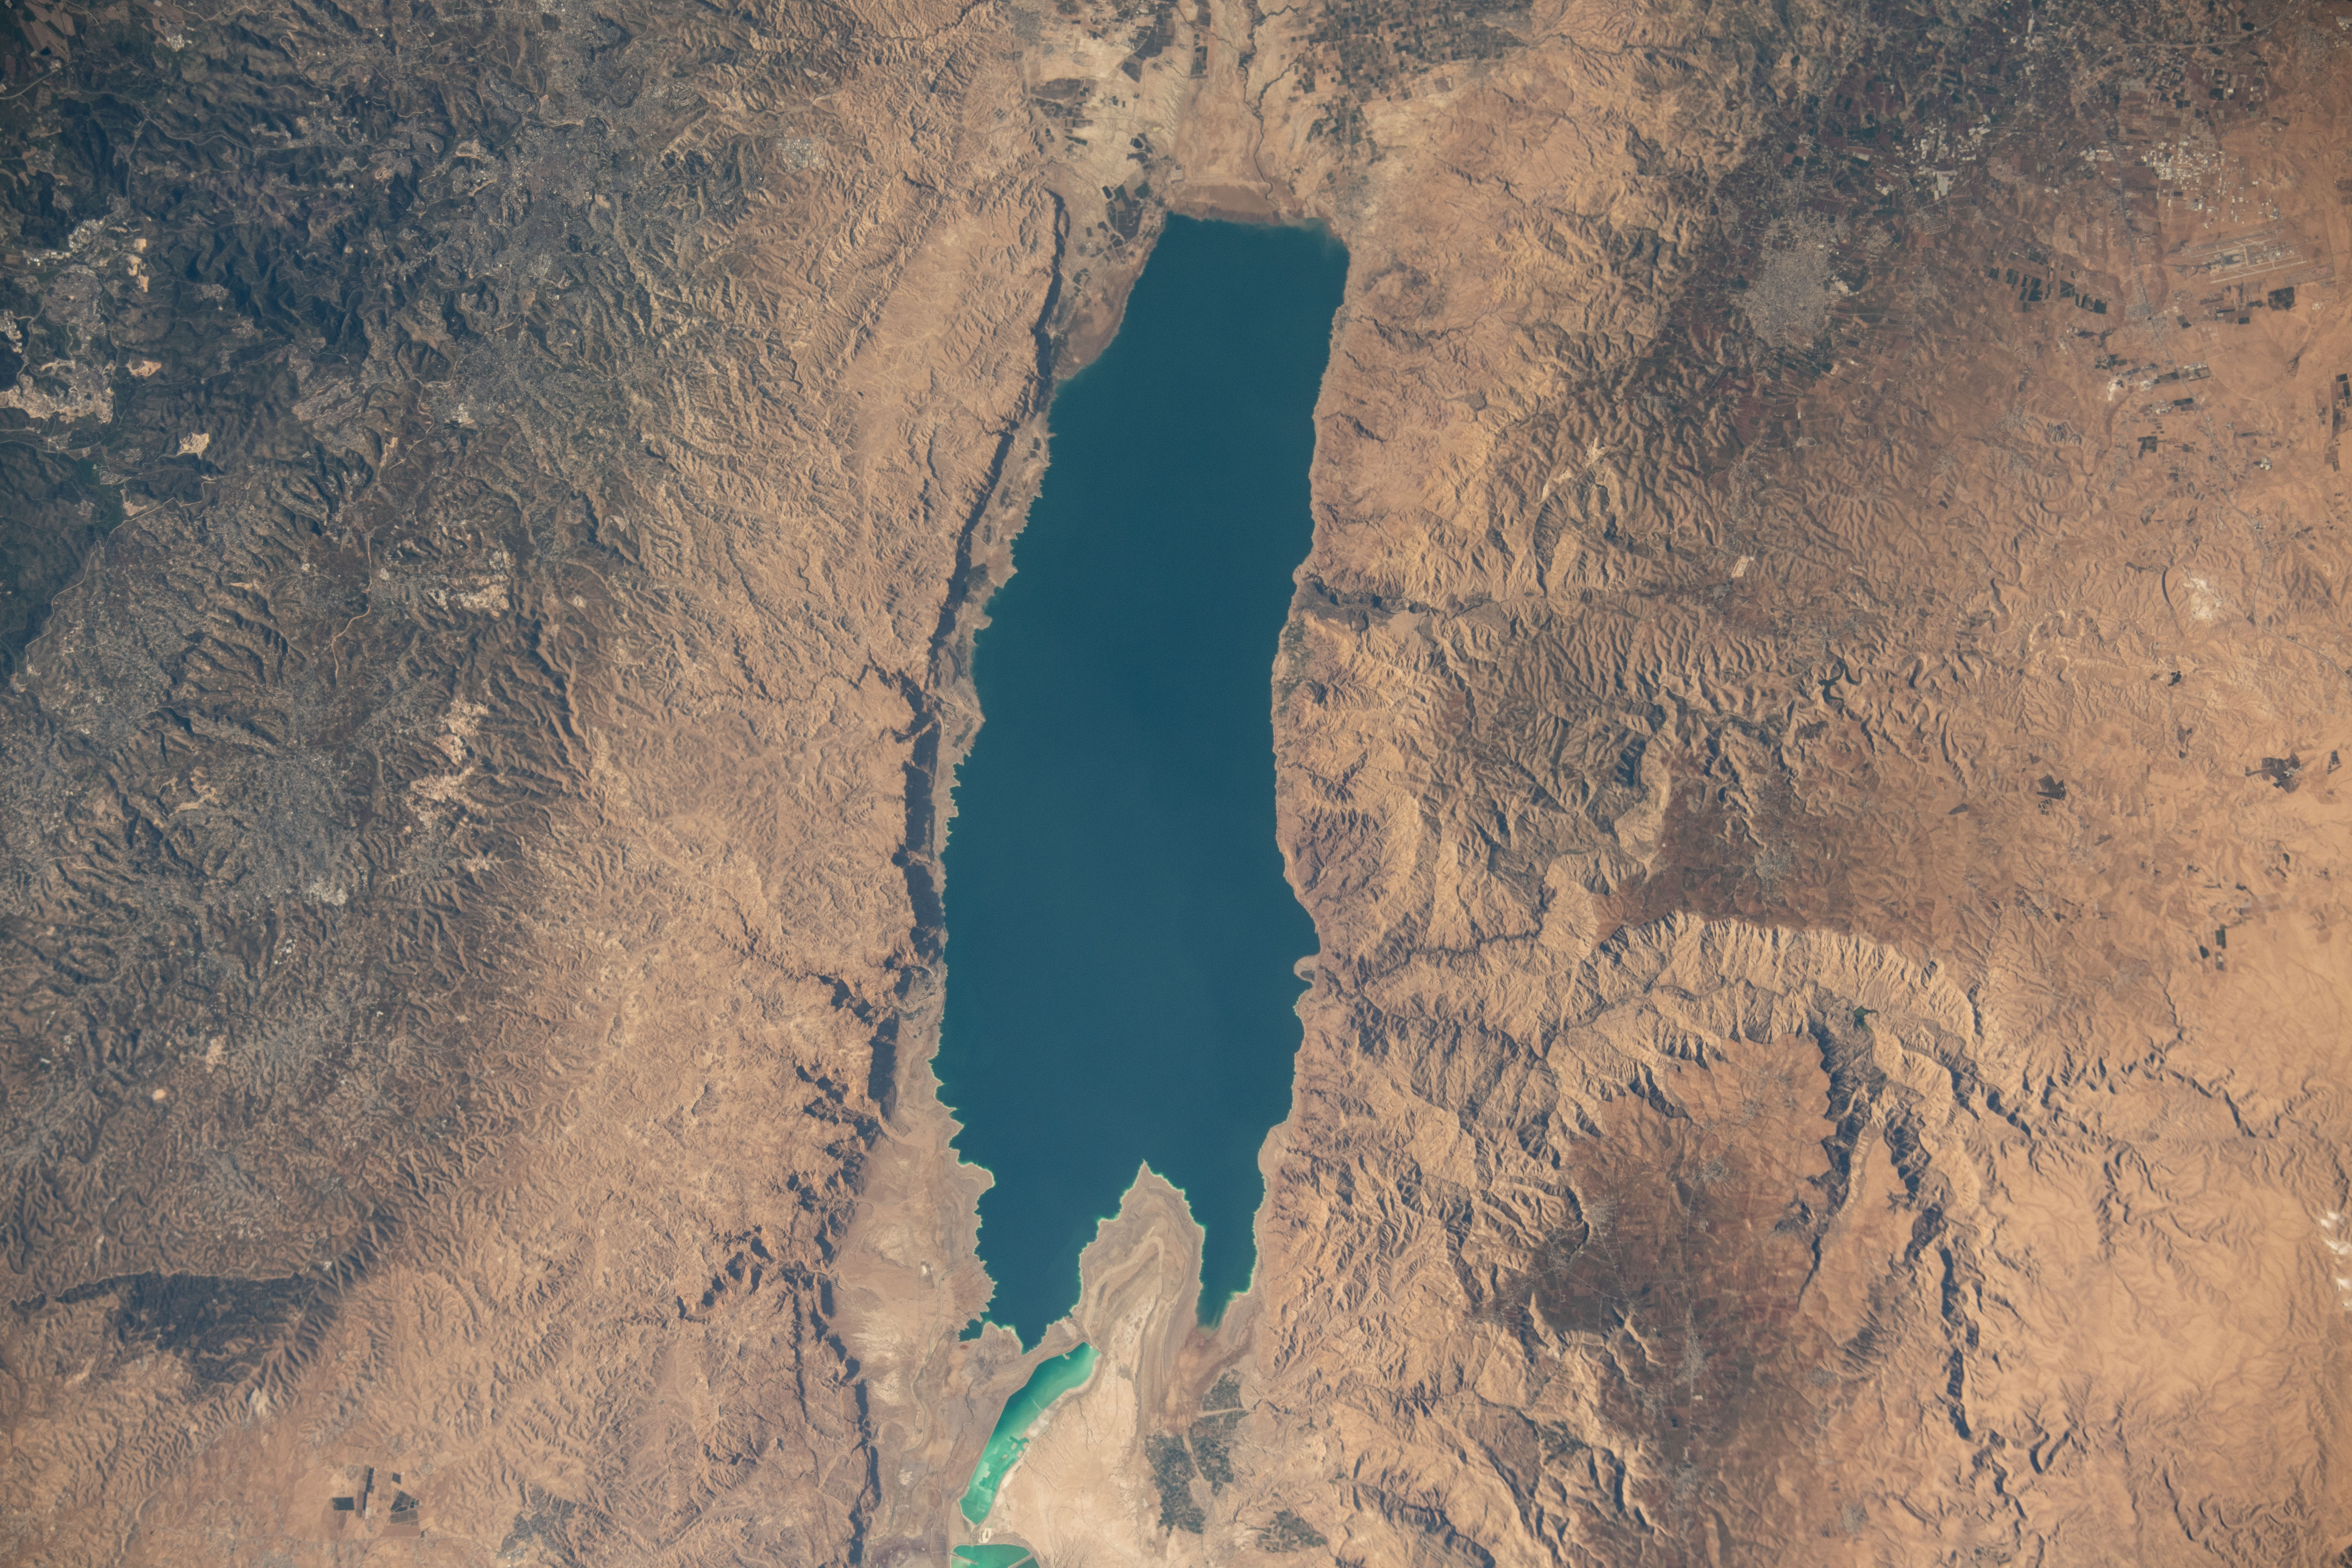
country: JORDAN
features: LIBB,RAFAT,METSADA,ALMOG,CARMEL,DHIBAN,JORDAN,KALYA,DEAD SEA,MACHAERUS,HEBRON,SWEMEH,WADI AL MUJIB,BETHLEHEM,EIN GEDI,MALIH,JERUSALEM,MA'IN,MADABA,METSOKE DRAGOT,GAWR AL-MAZRAAH
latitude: 31.5
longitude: 35.5
